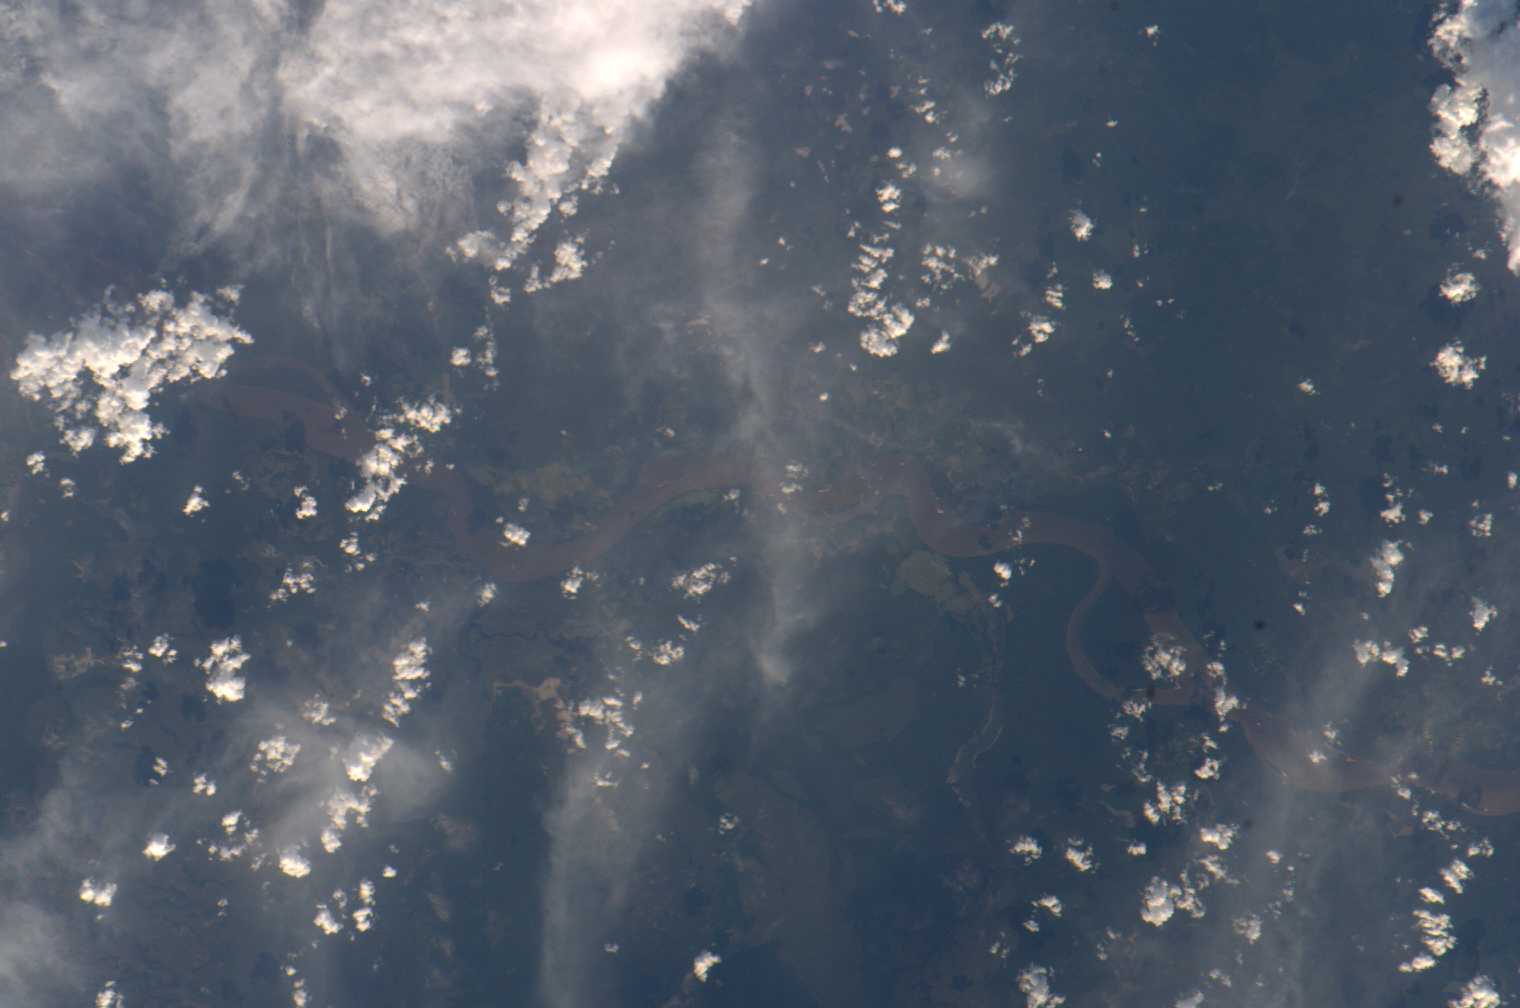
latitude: 4.5
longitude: -68.0
